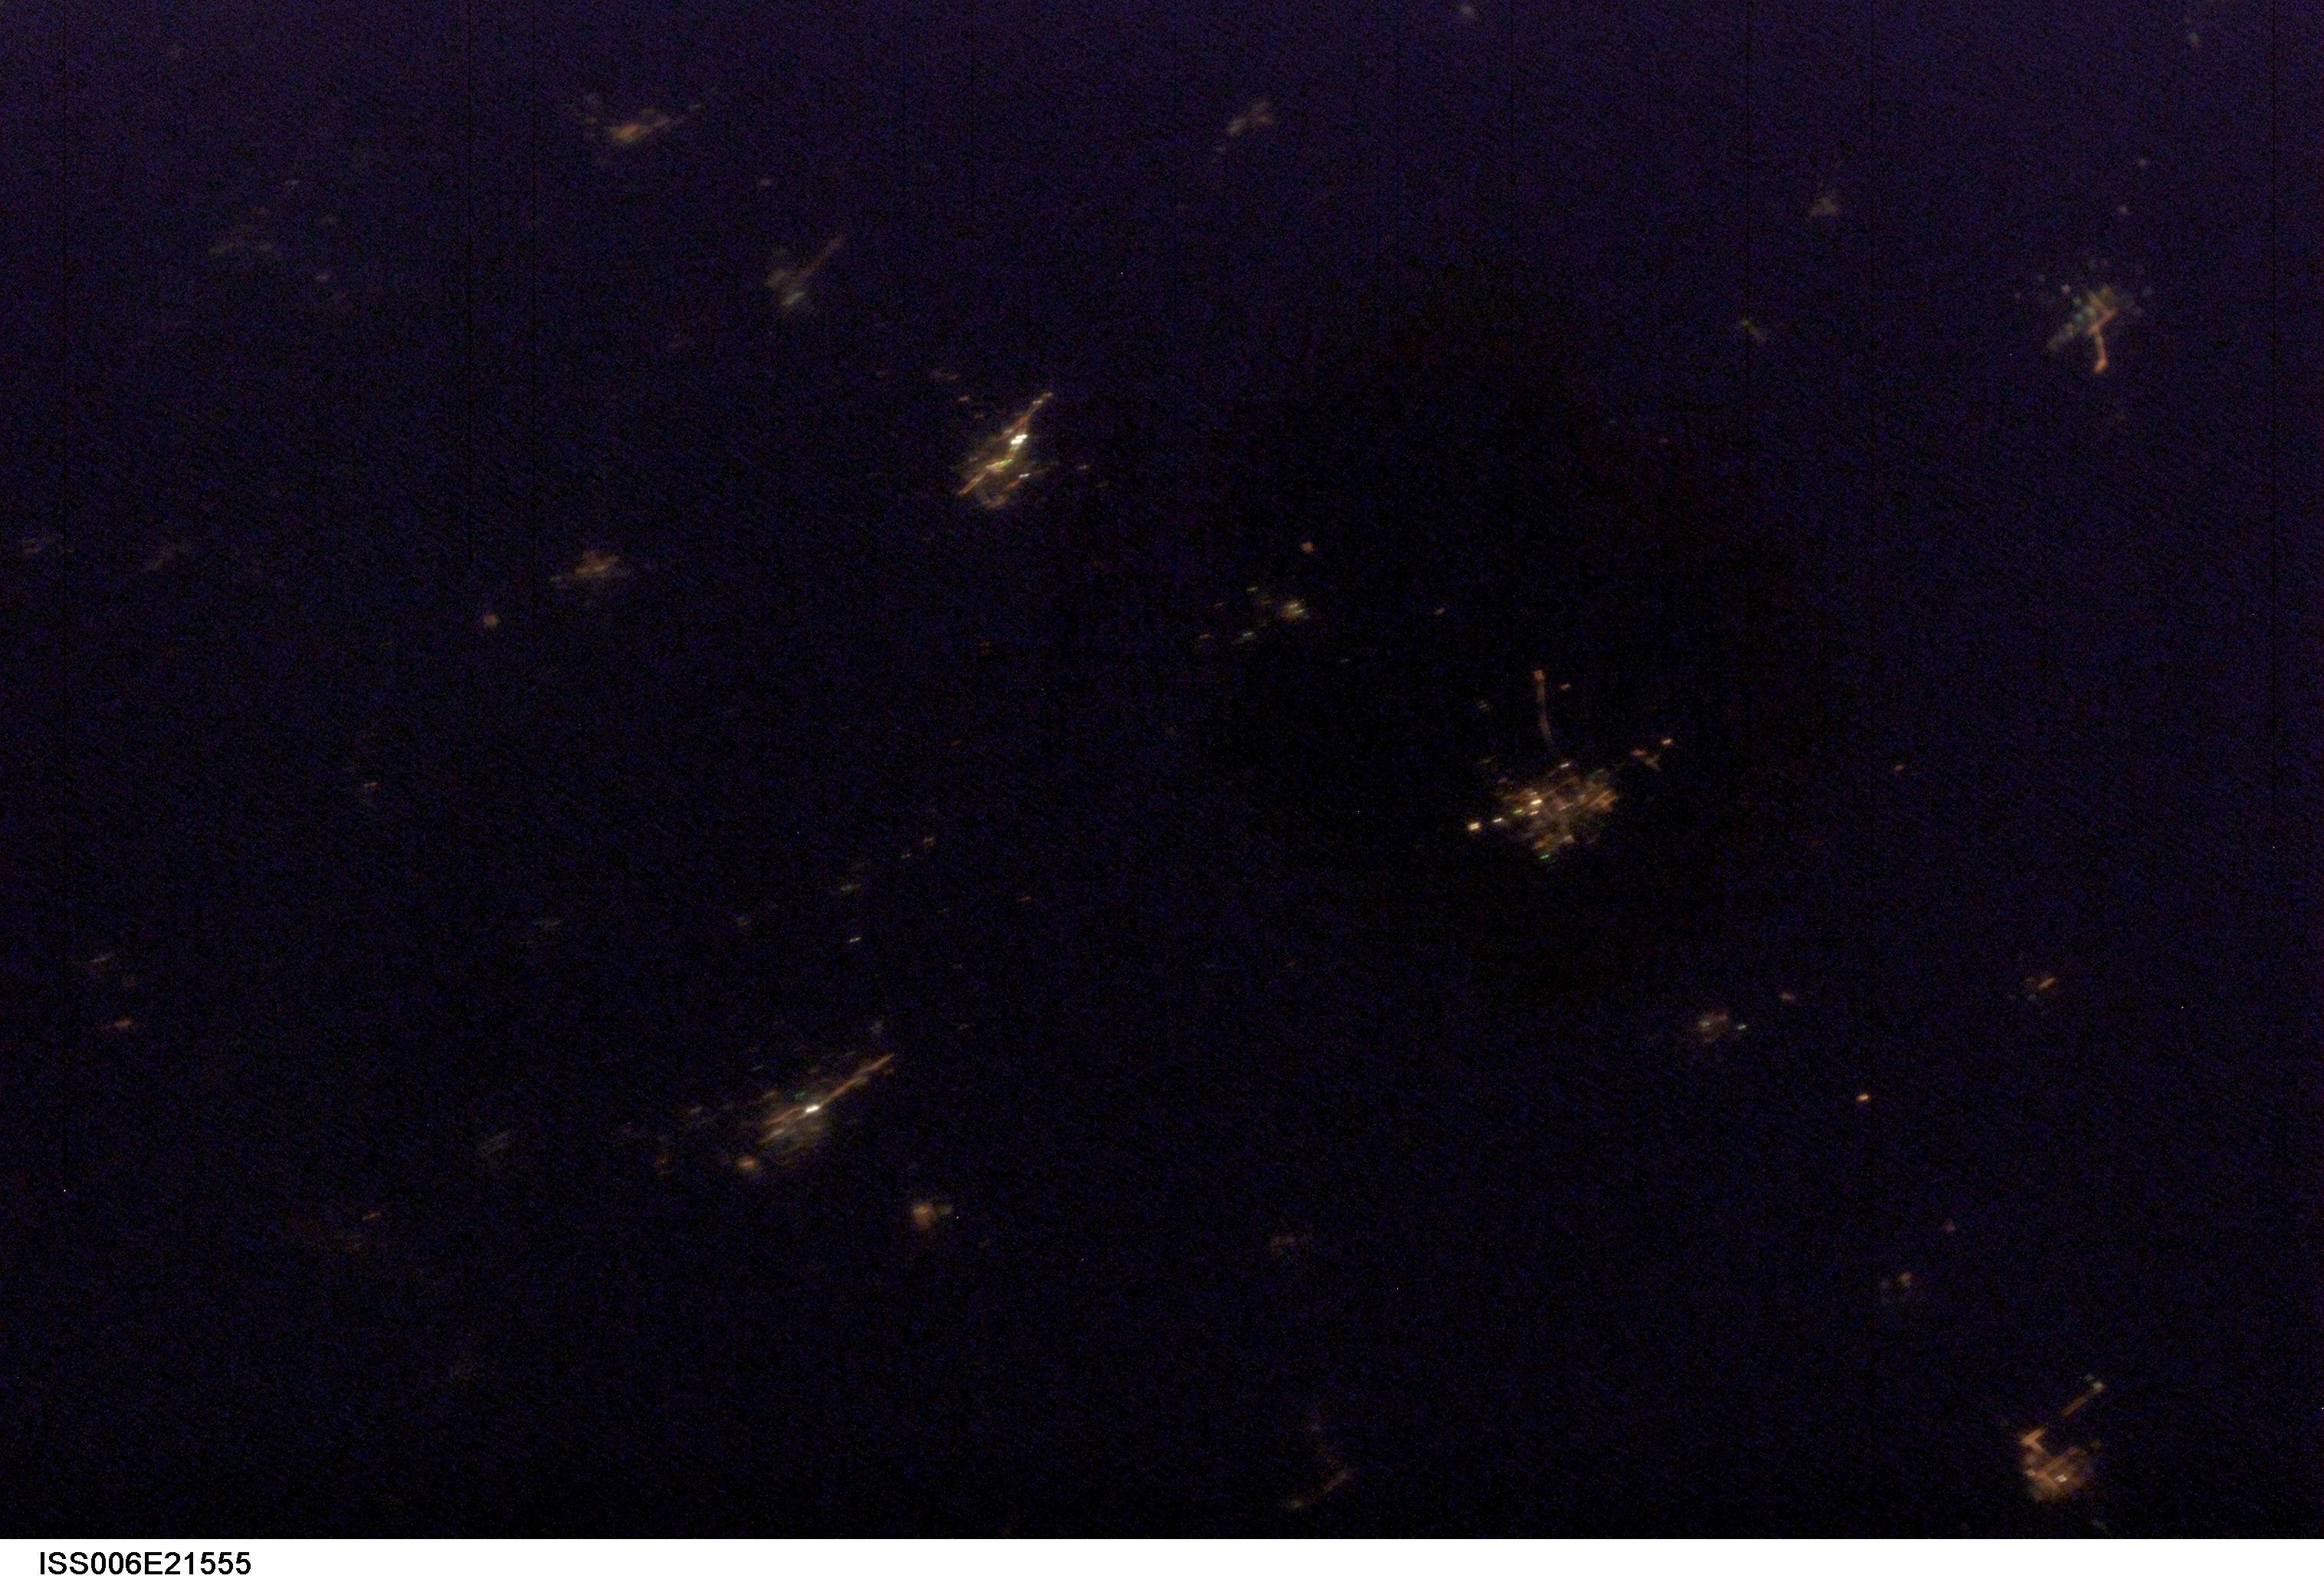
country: CHINA
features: DARK EARTHOBS
